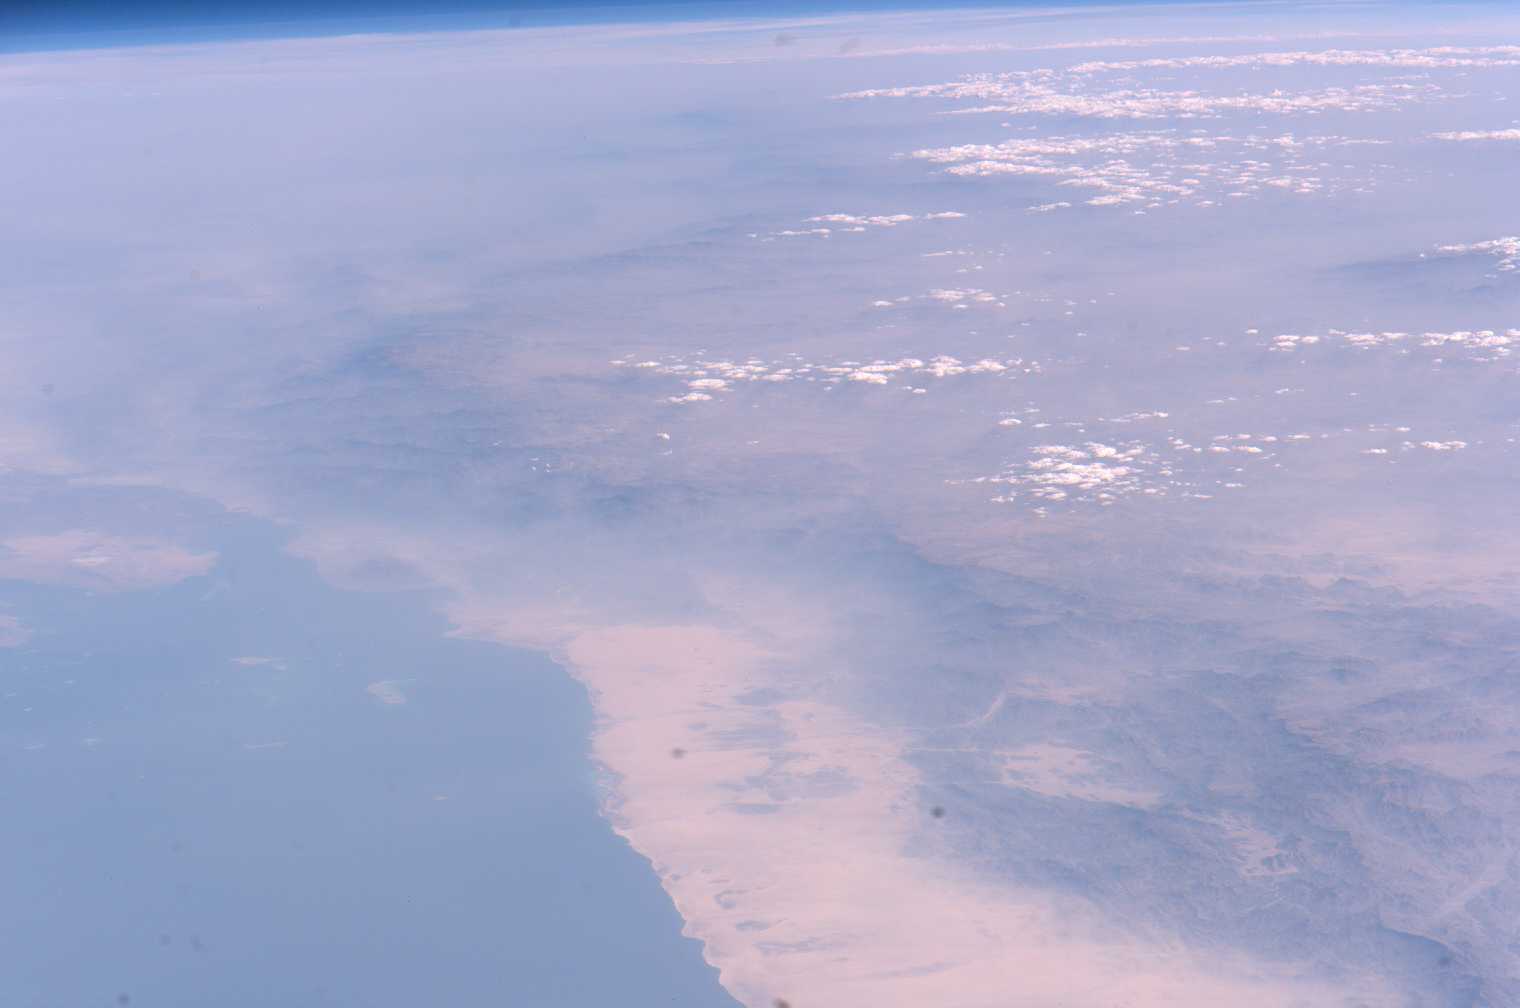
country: ERITREA
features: RED SEA COAST, HAZE
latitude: 15.0
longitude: 39.0
